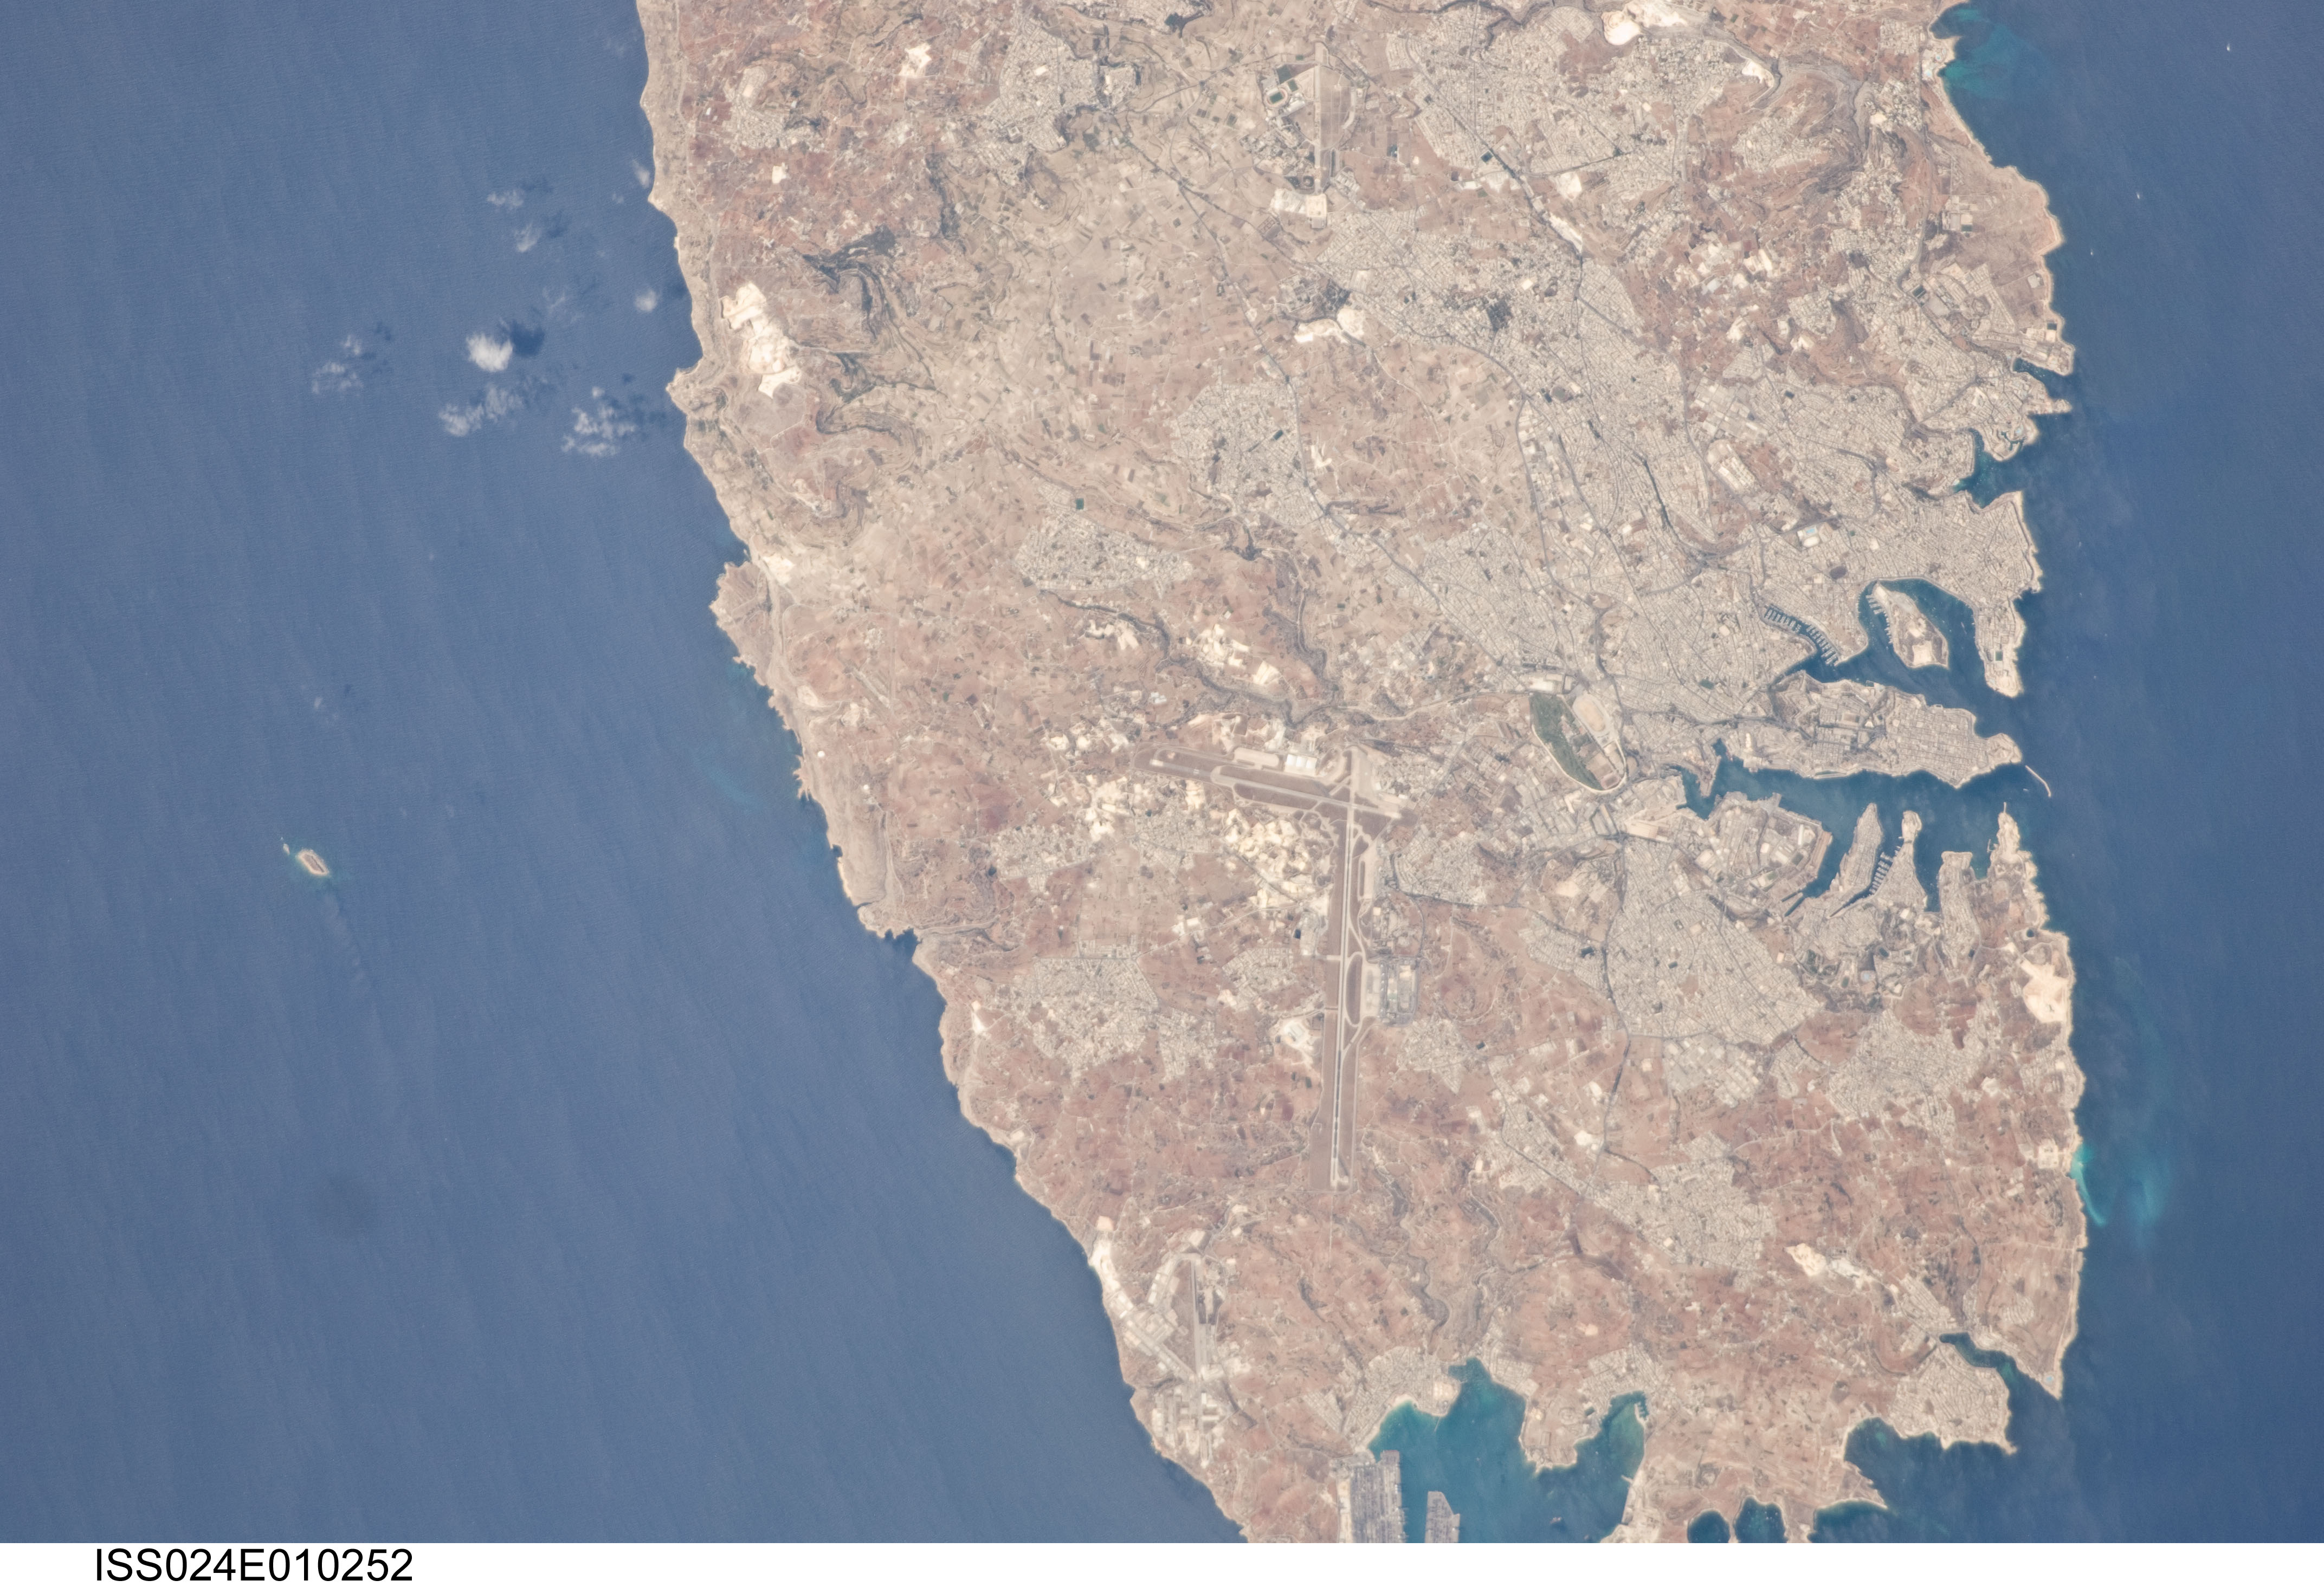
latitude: 35.9
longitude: 14.5
